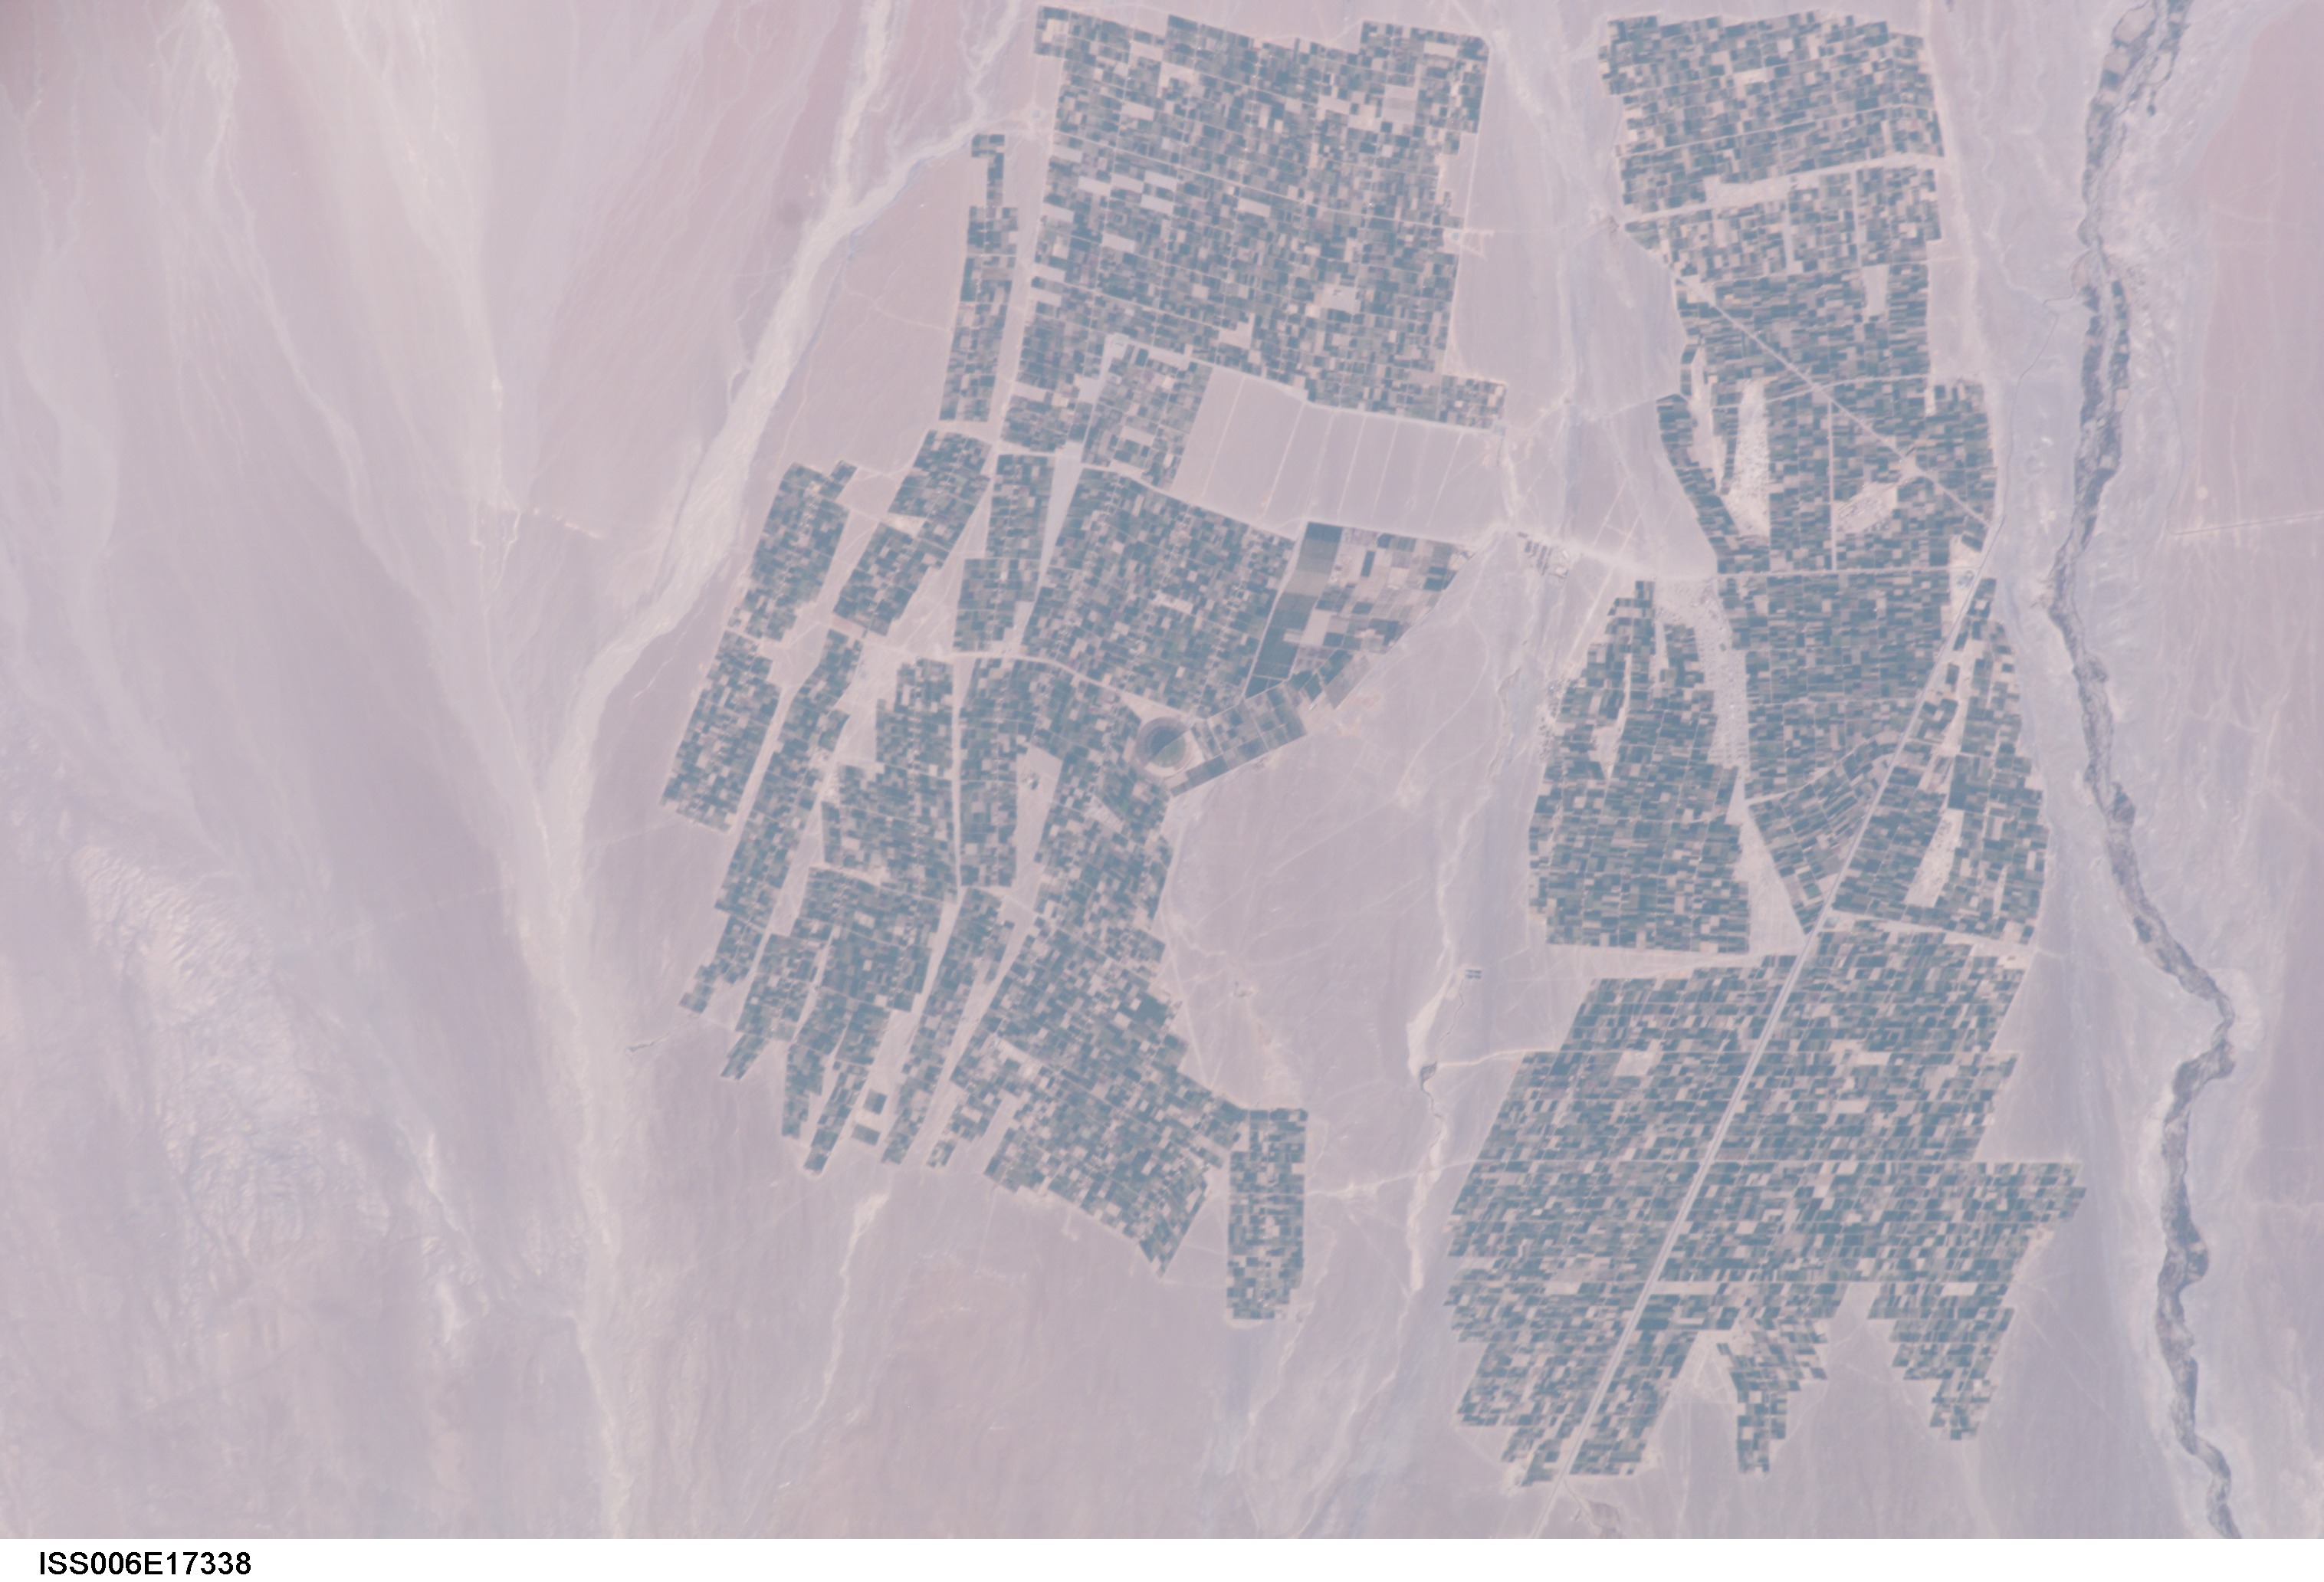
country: PERU
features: AGR., RIVER, EL ALTO AREA
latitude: -16.5
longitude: -72.0
